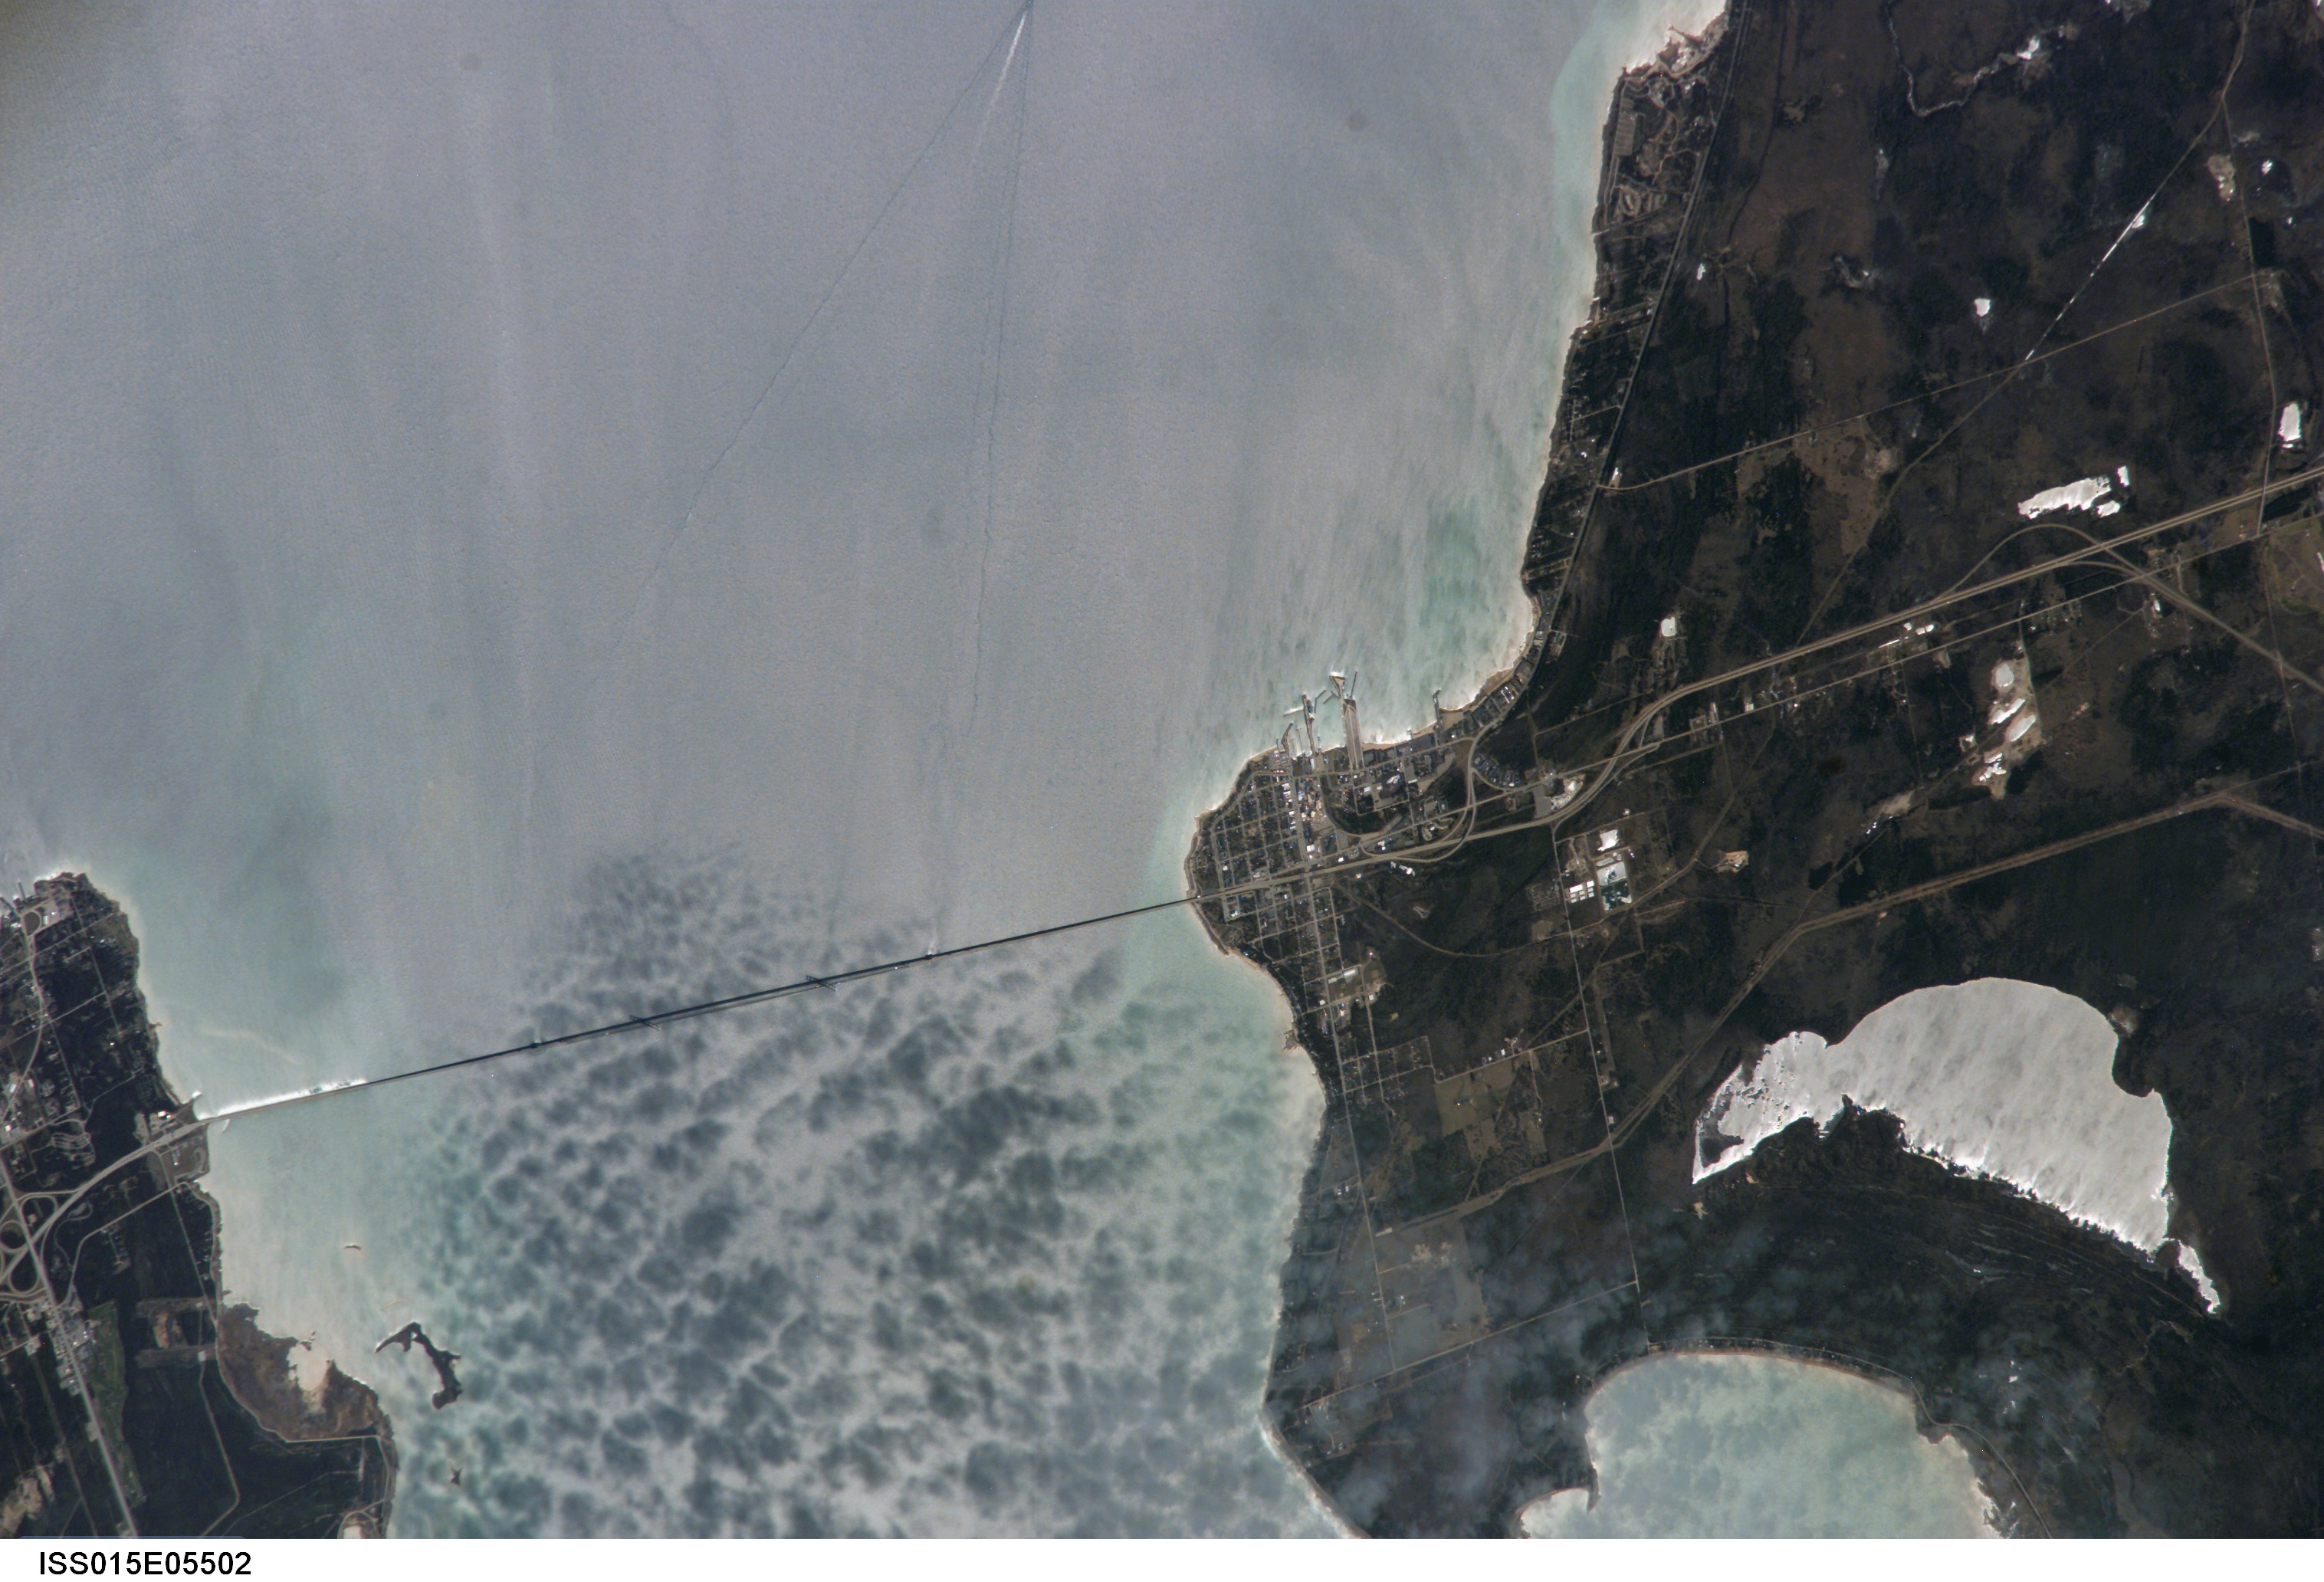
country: USA-MICHIGAN
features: MACKINAW CITY, MACKINAC STRAITS
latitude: 45.8
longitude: -84.7
